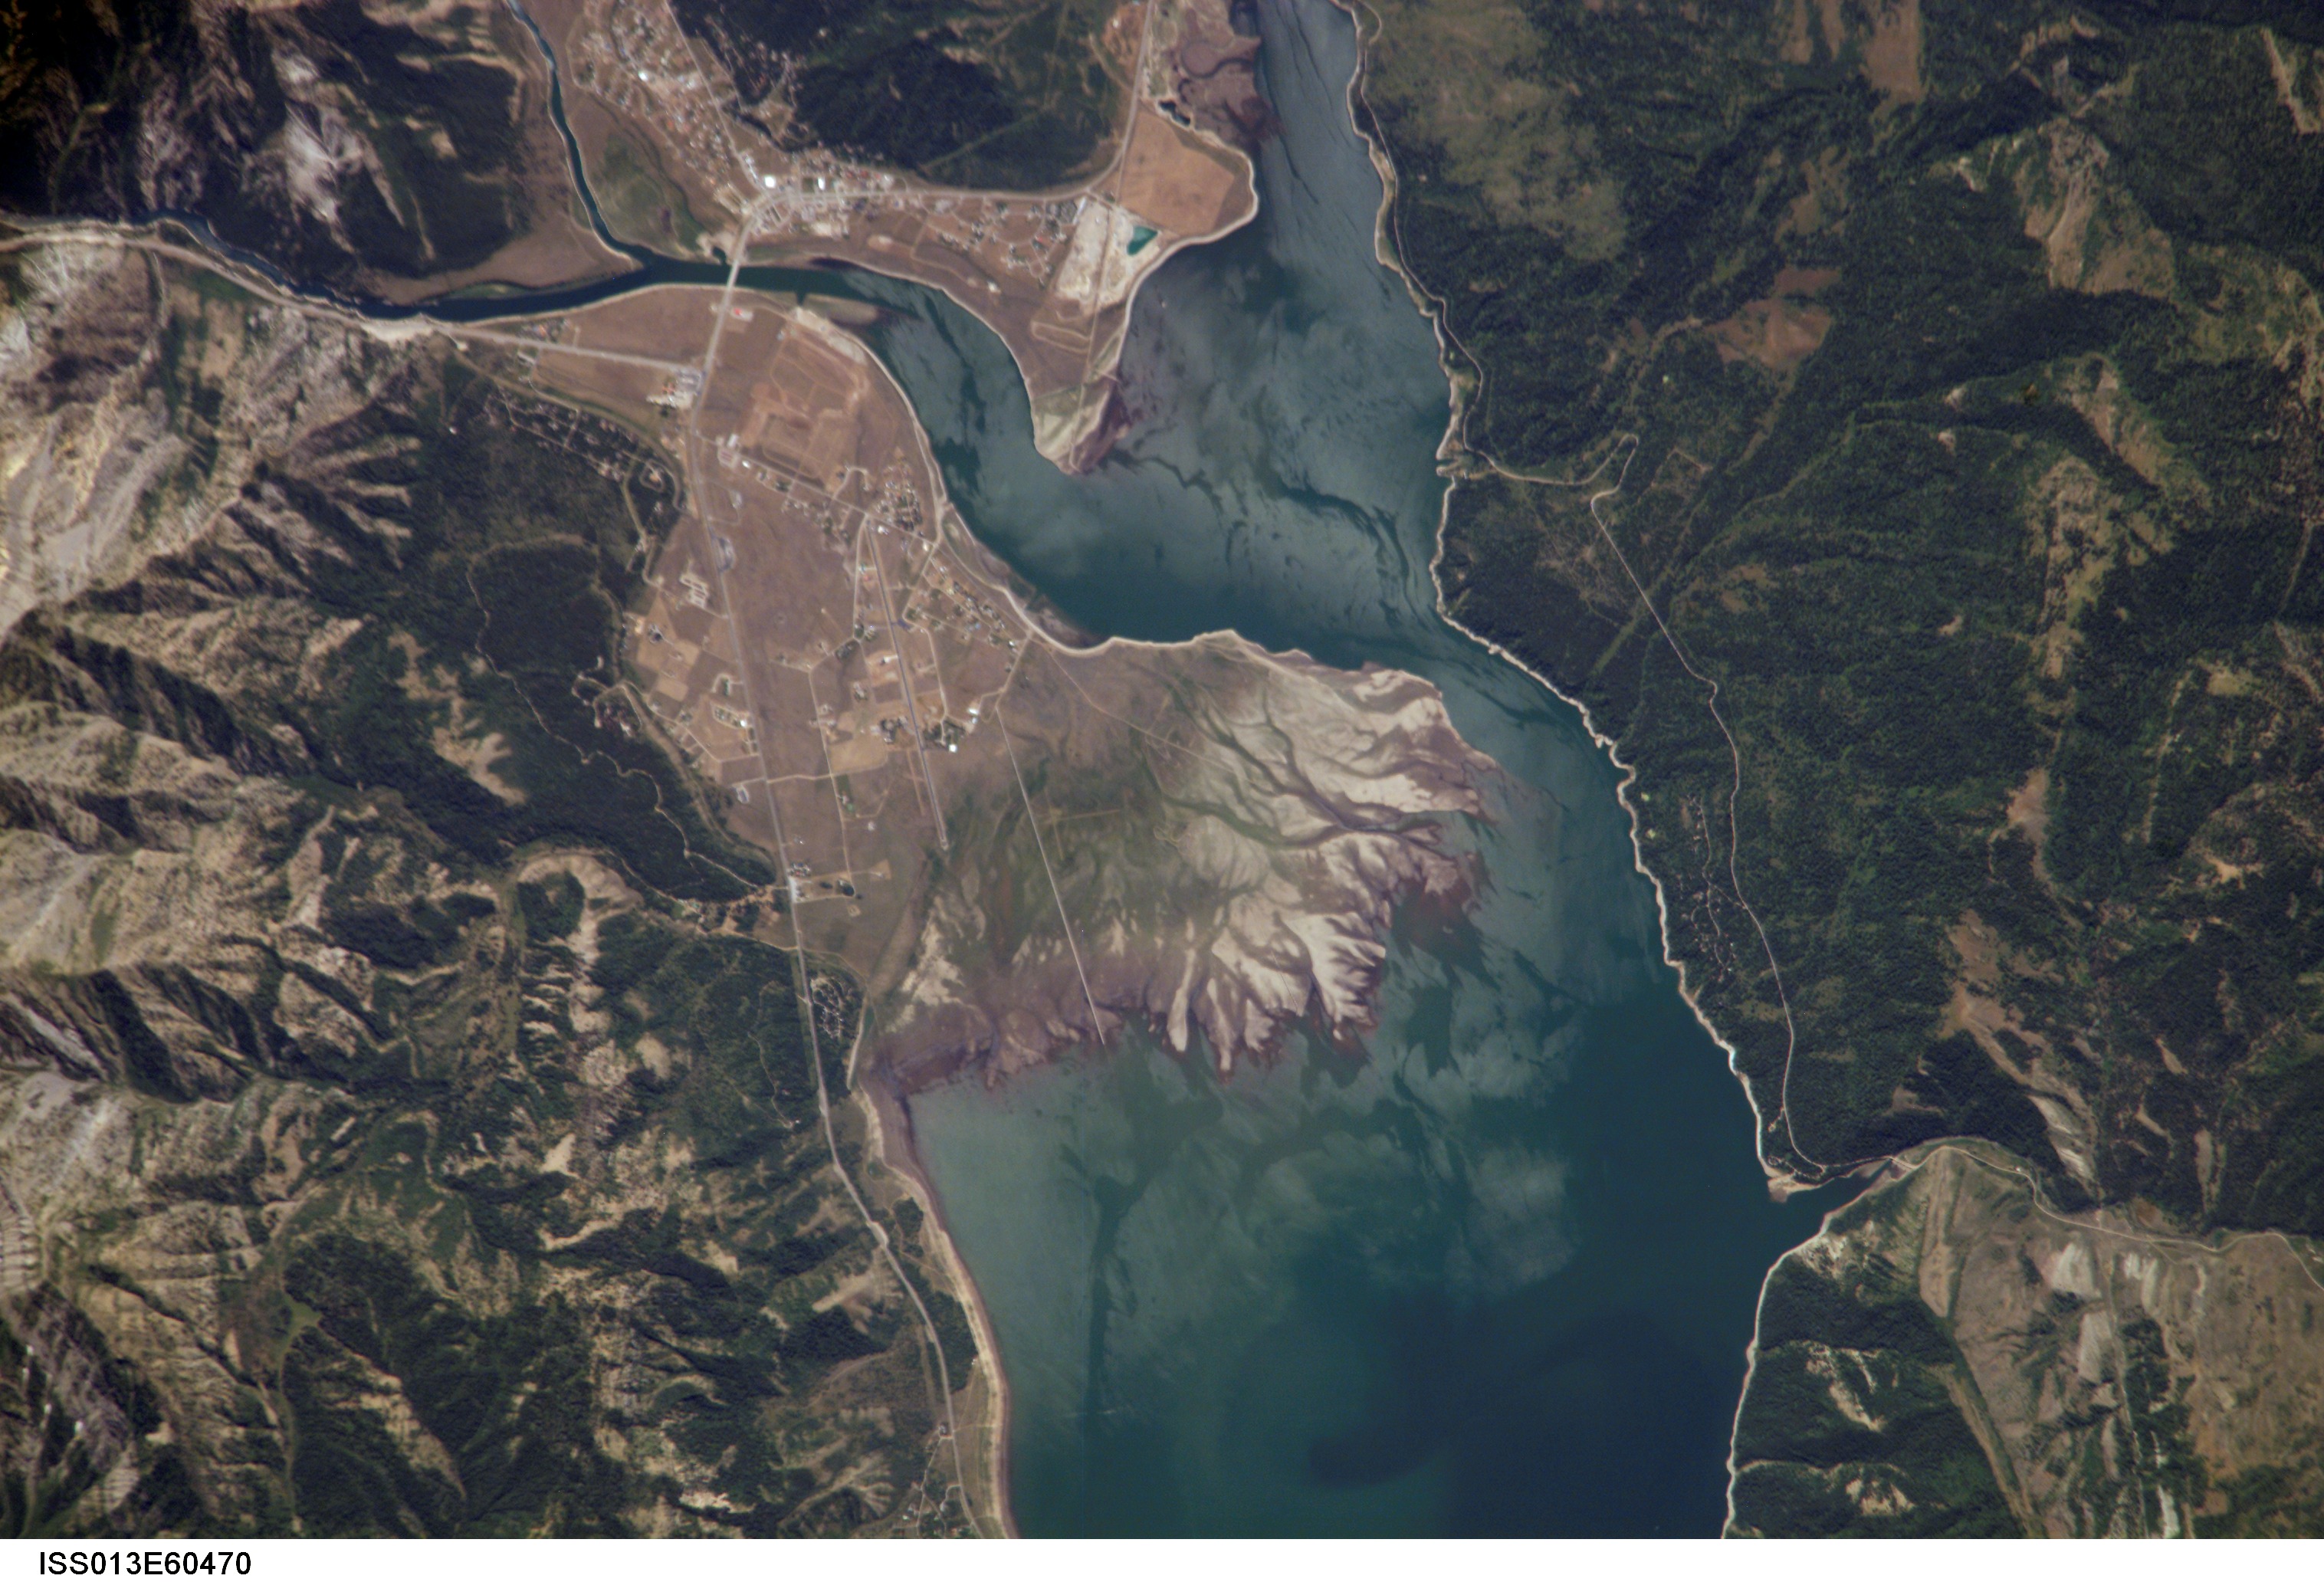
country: USA-IDAHO
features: PALISADES RES., ALPINE, FOR.
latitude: 43.2
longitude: -111.1
